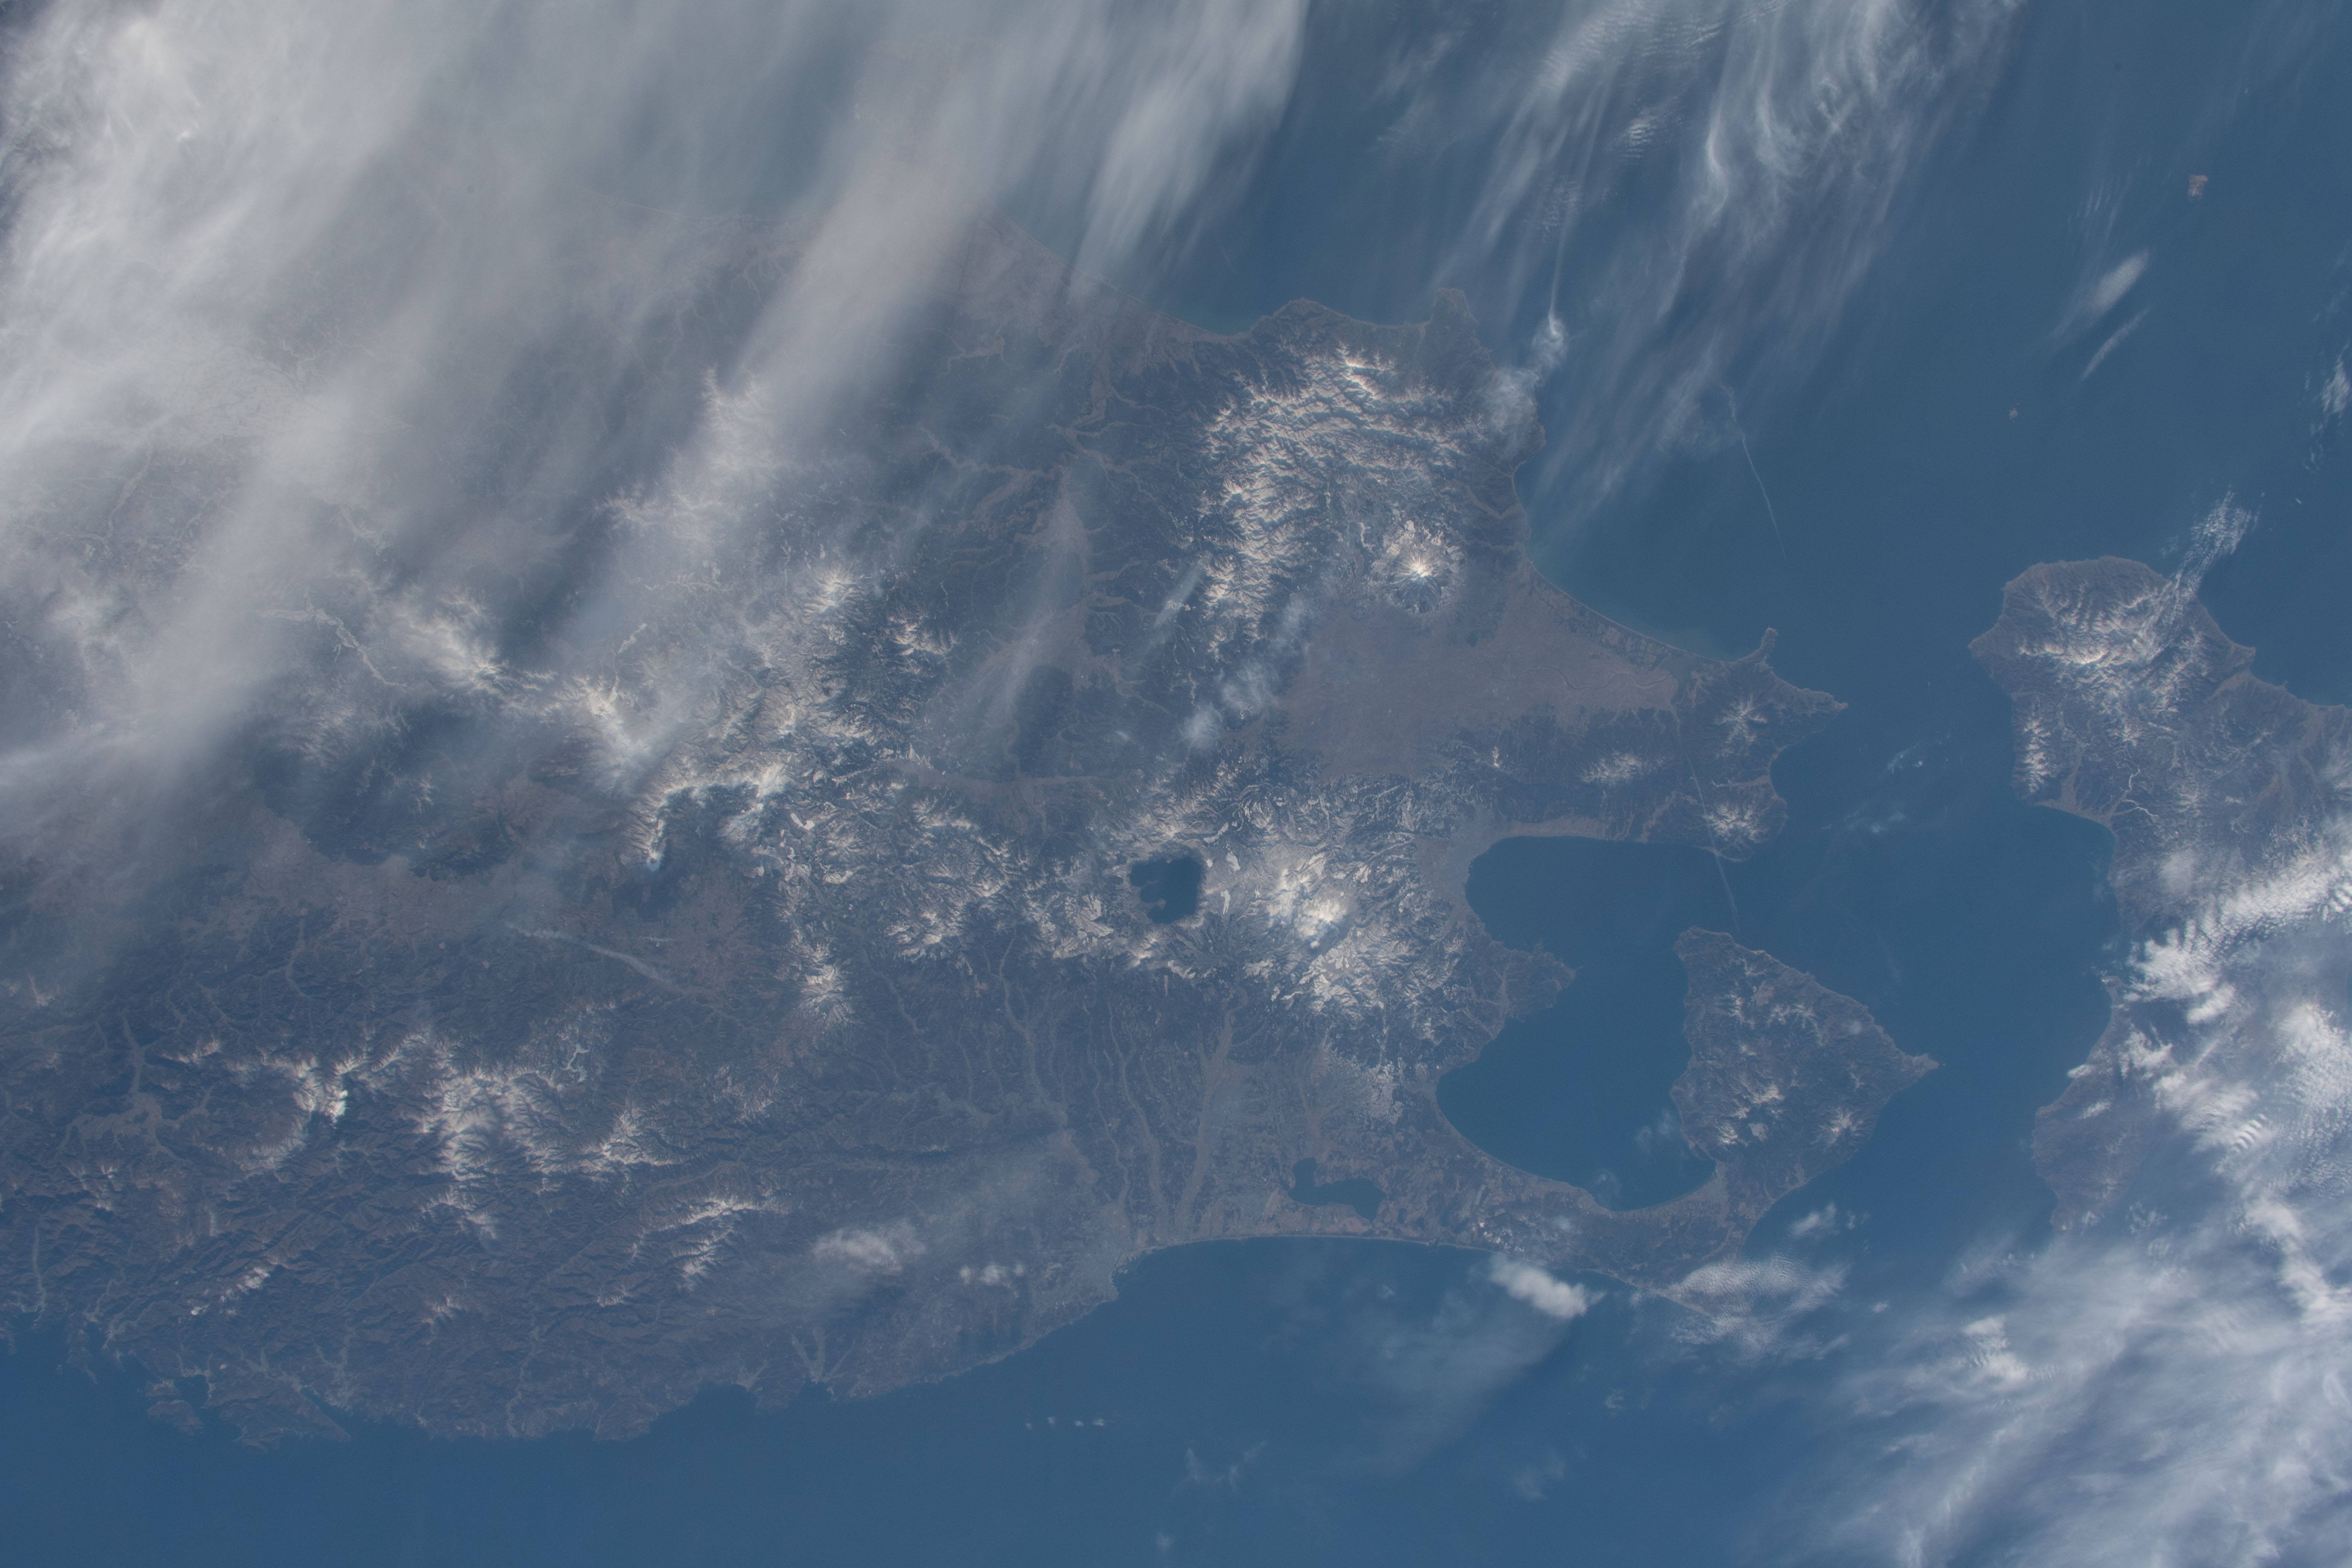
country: JAPAN
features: MUTSU BAY, LAKE TOWADA, LAKE TAZAWA, LAKE OGAWARA
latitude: 40.5
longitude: 141.0
